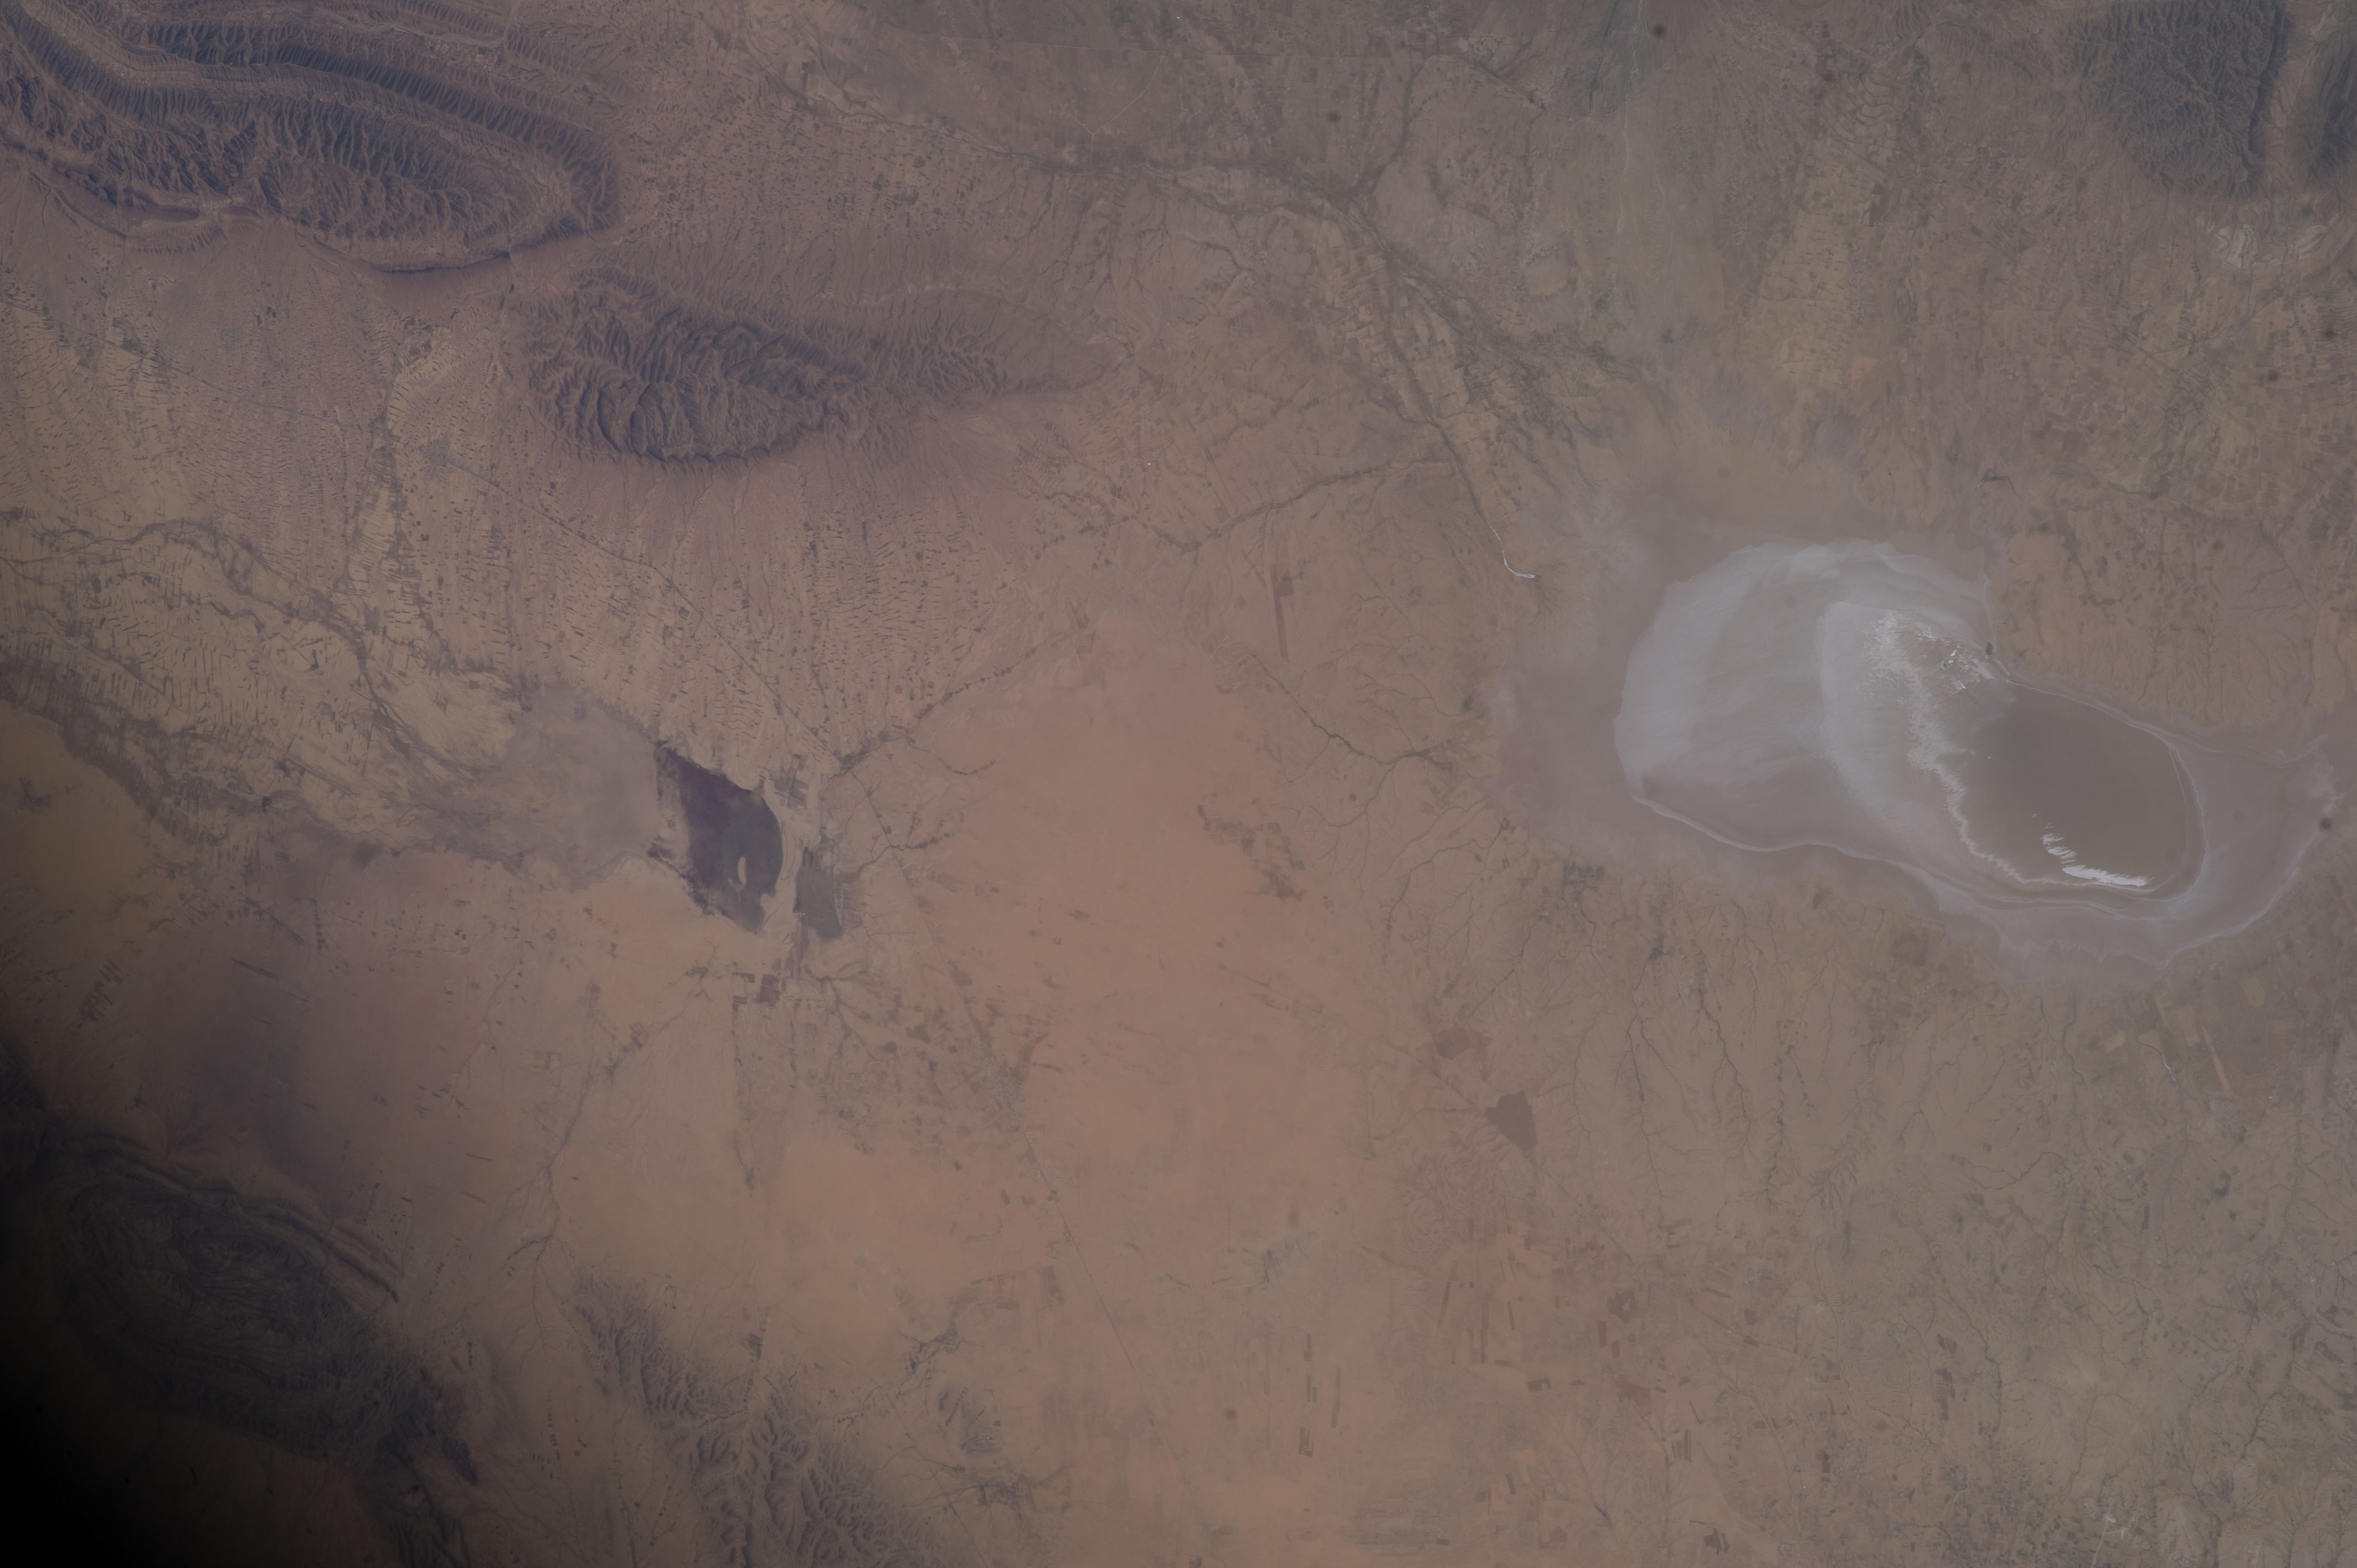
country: TUNISIA
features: SIDI MANSOUR, SEBKHET EN NOUAL, DESERT, MOUNTAINS
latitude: 34.3
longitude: 9.6
